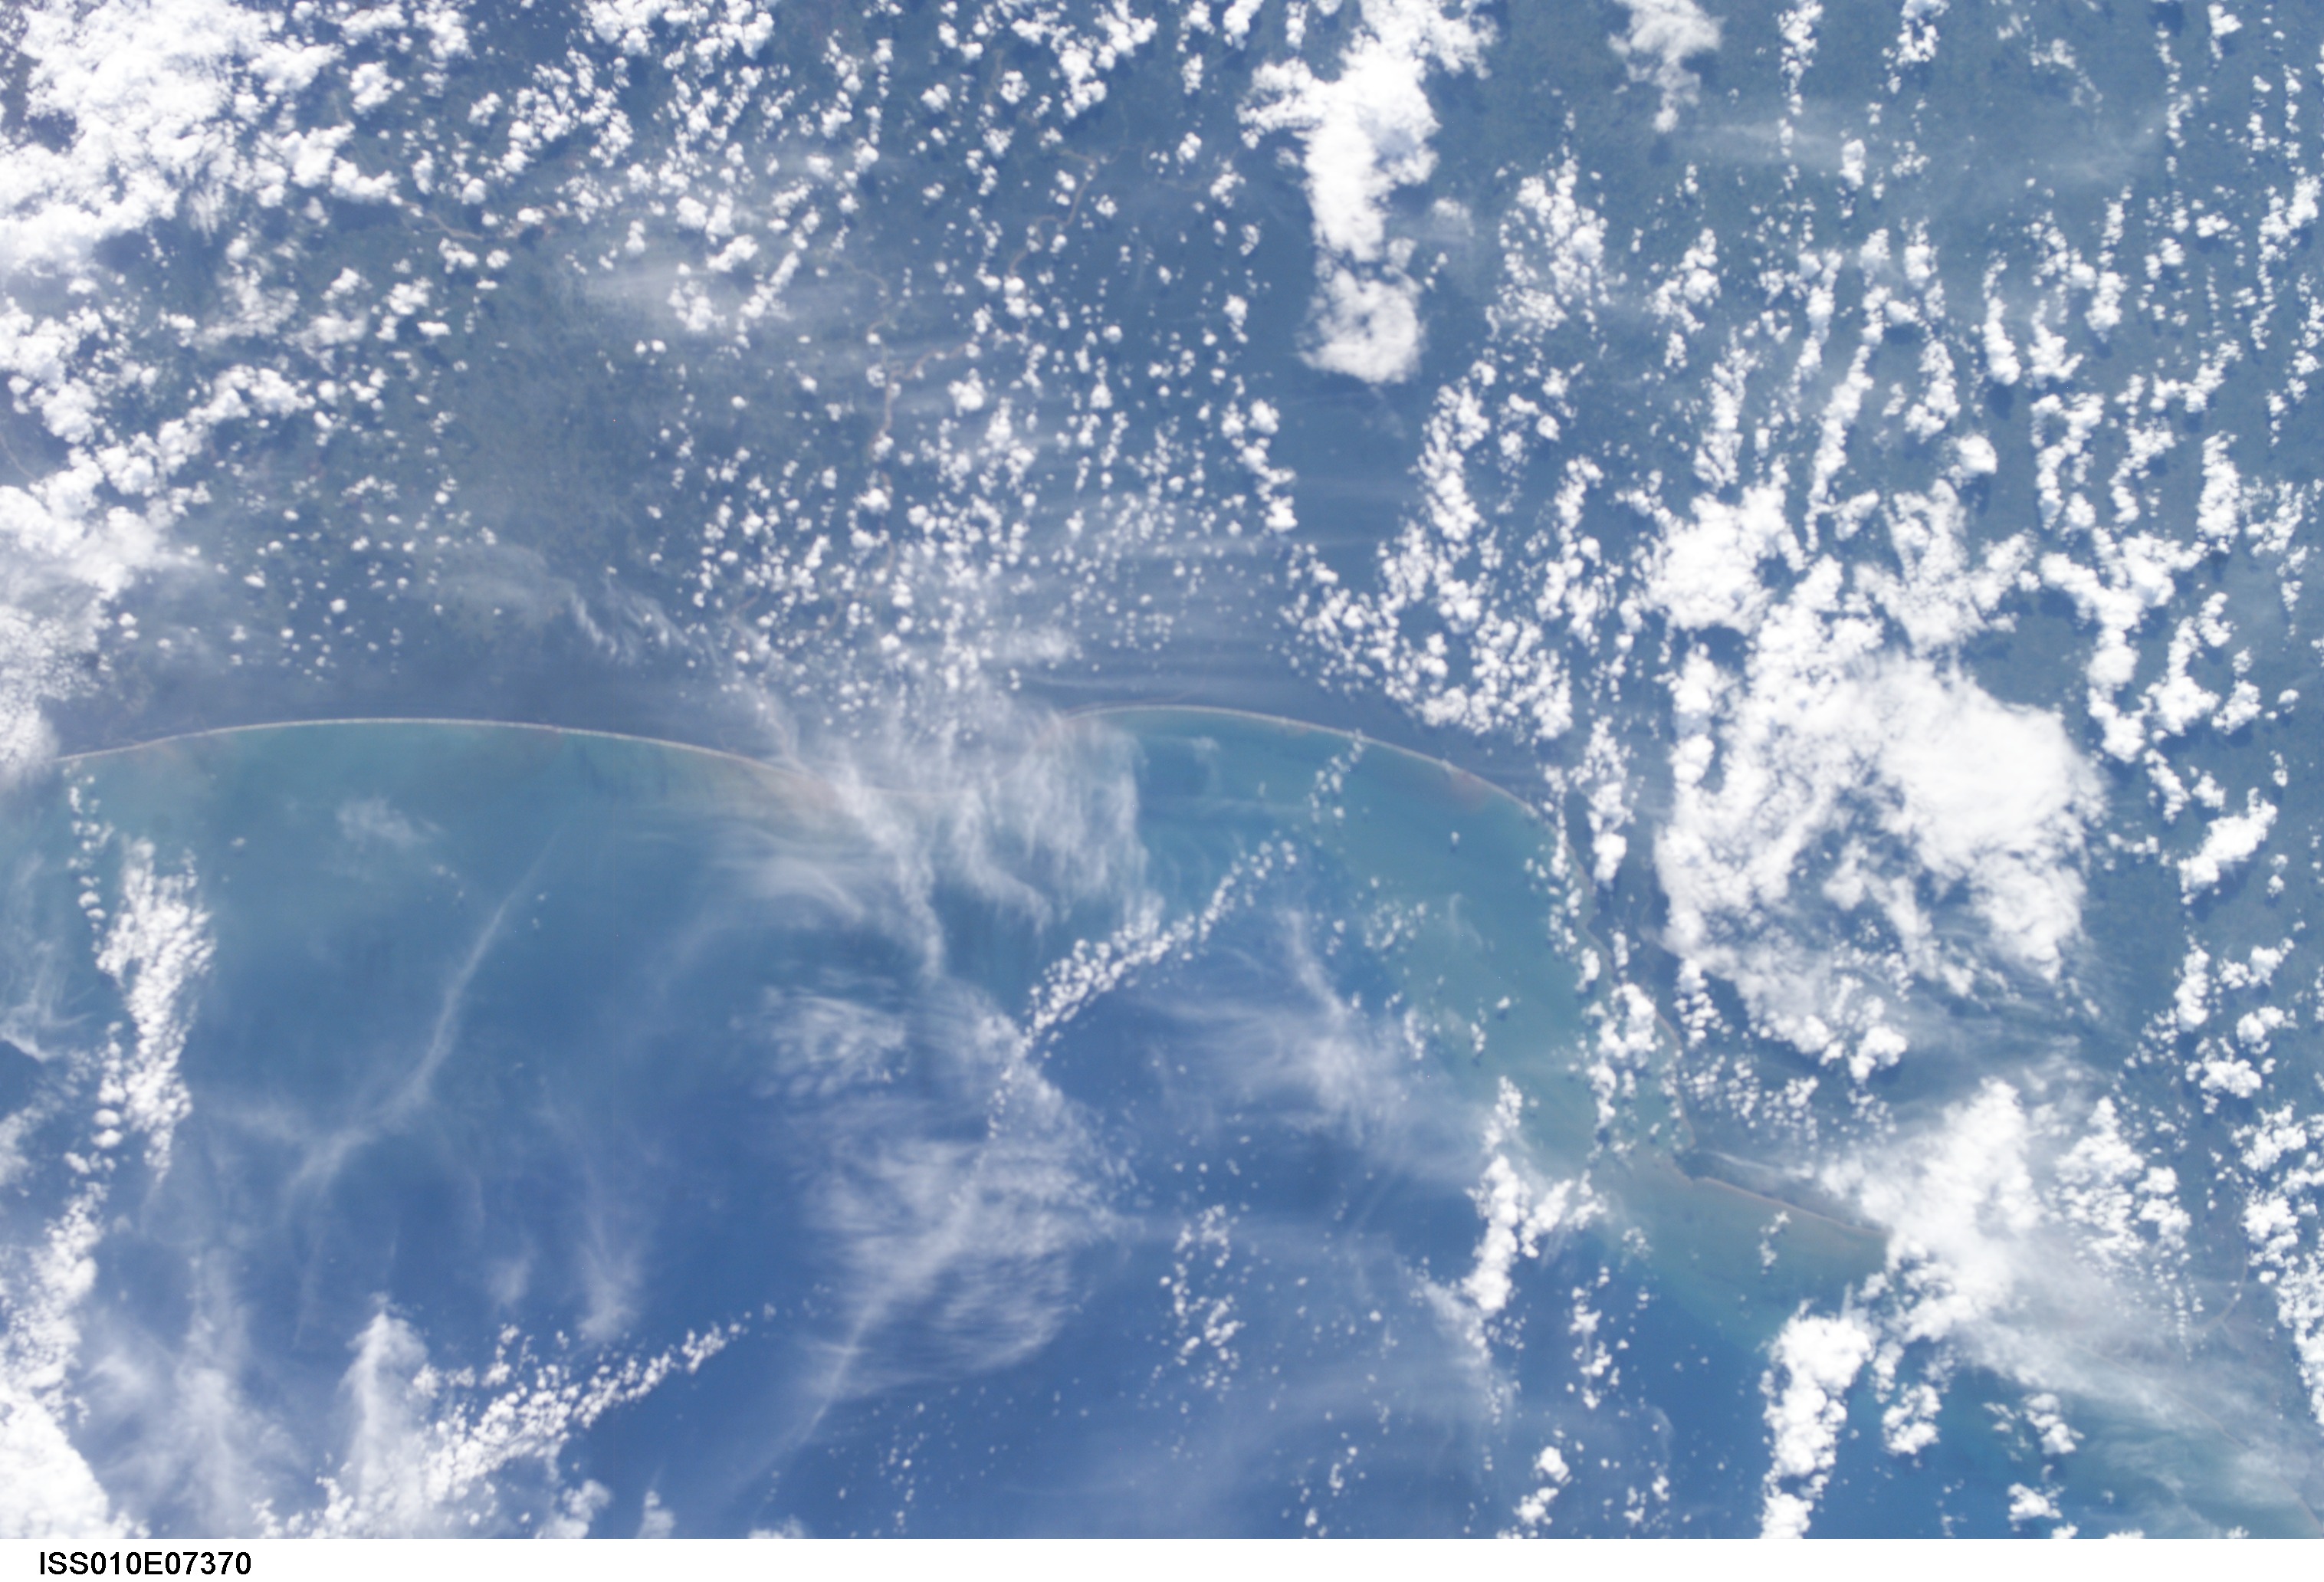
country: NICARAGUA
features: B. OF SAN JUAN DEL NORTE, SED.
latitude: 11.5
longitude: -84.0
